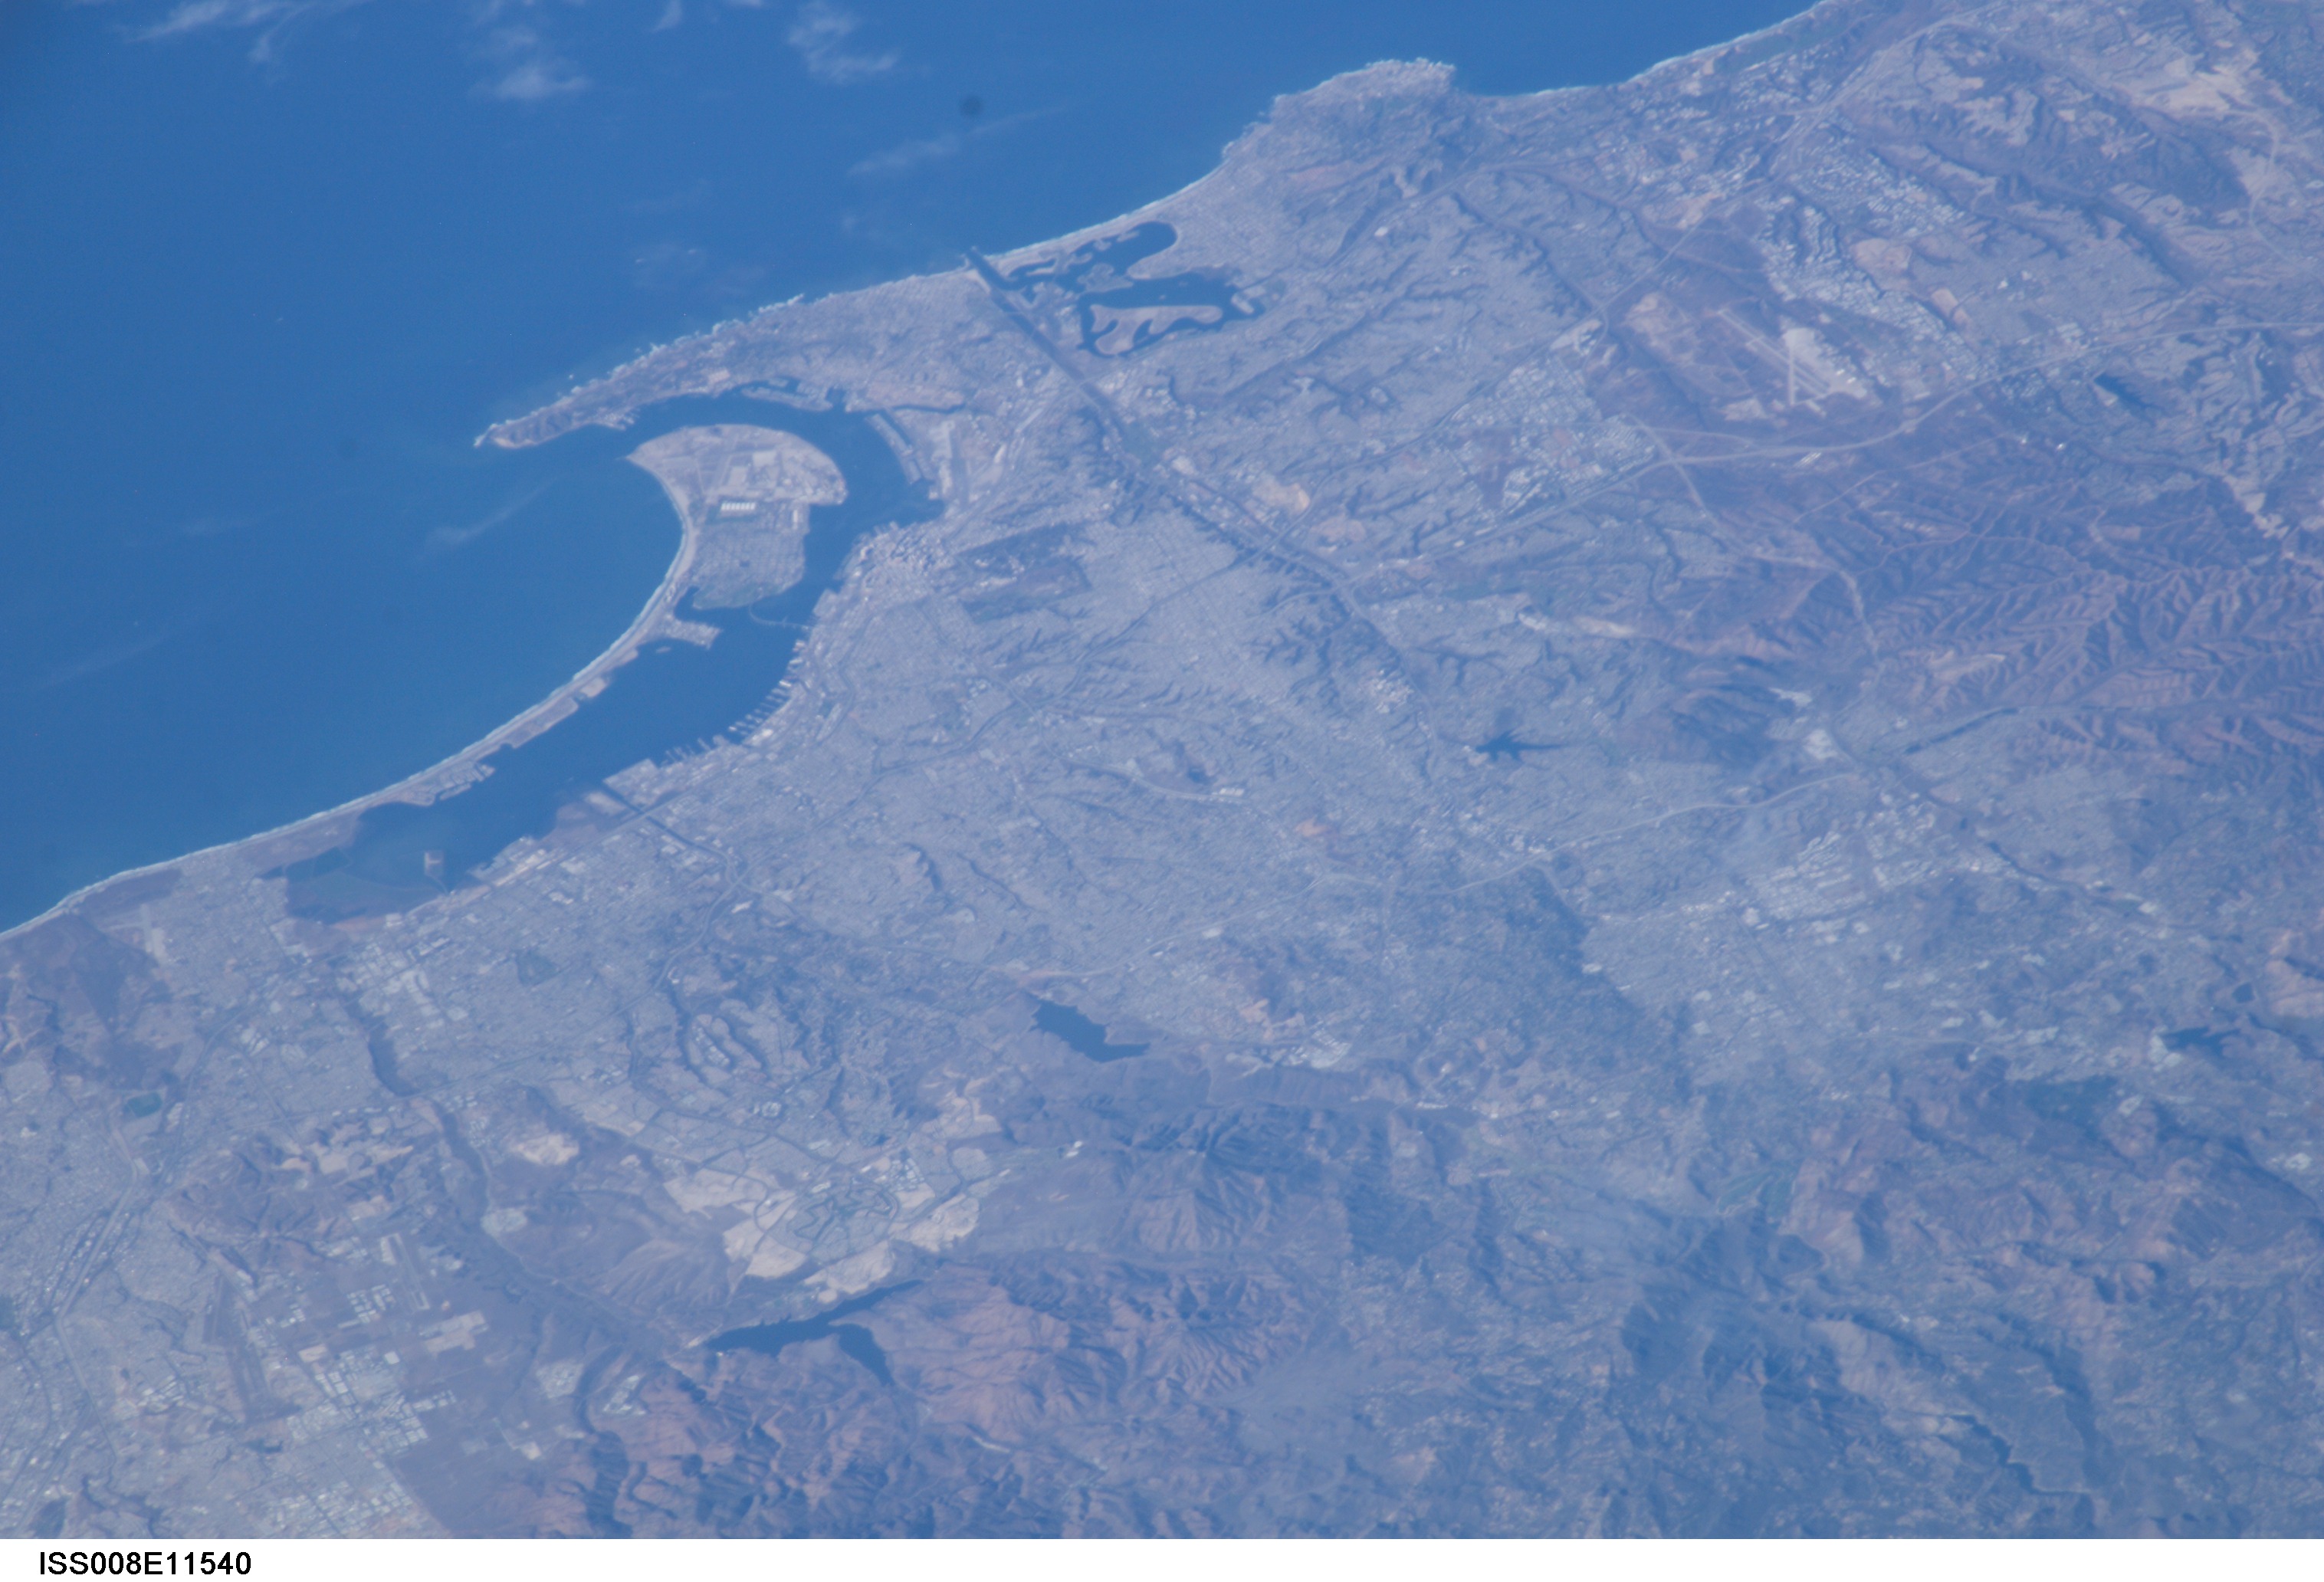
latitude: 32.7
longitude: -117.1
